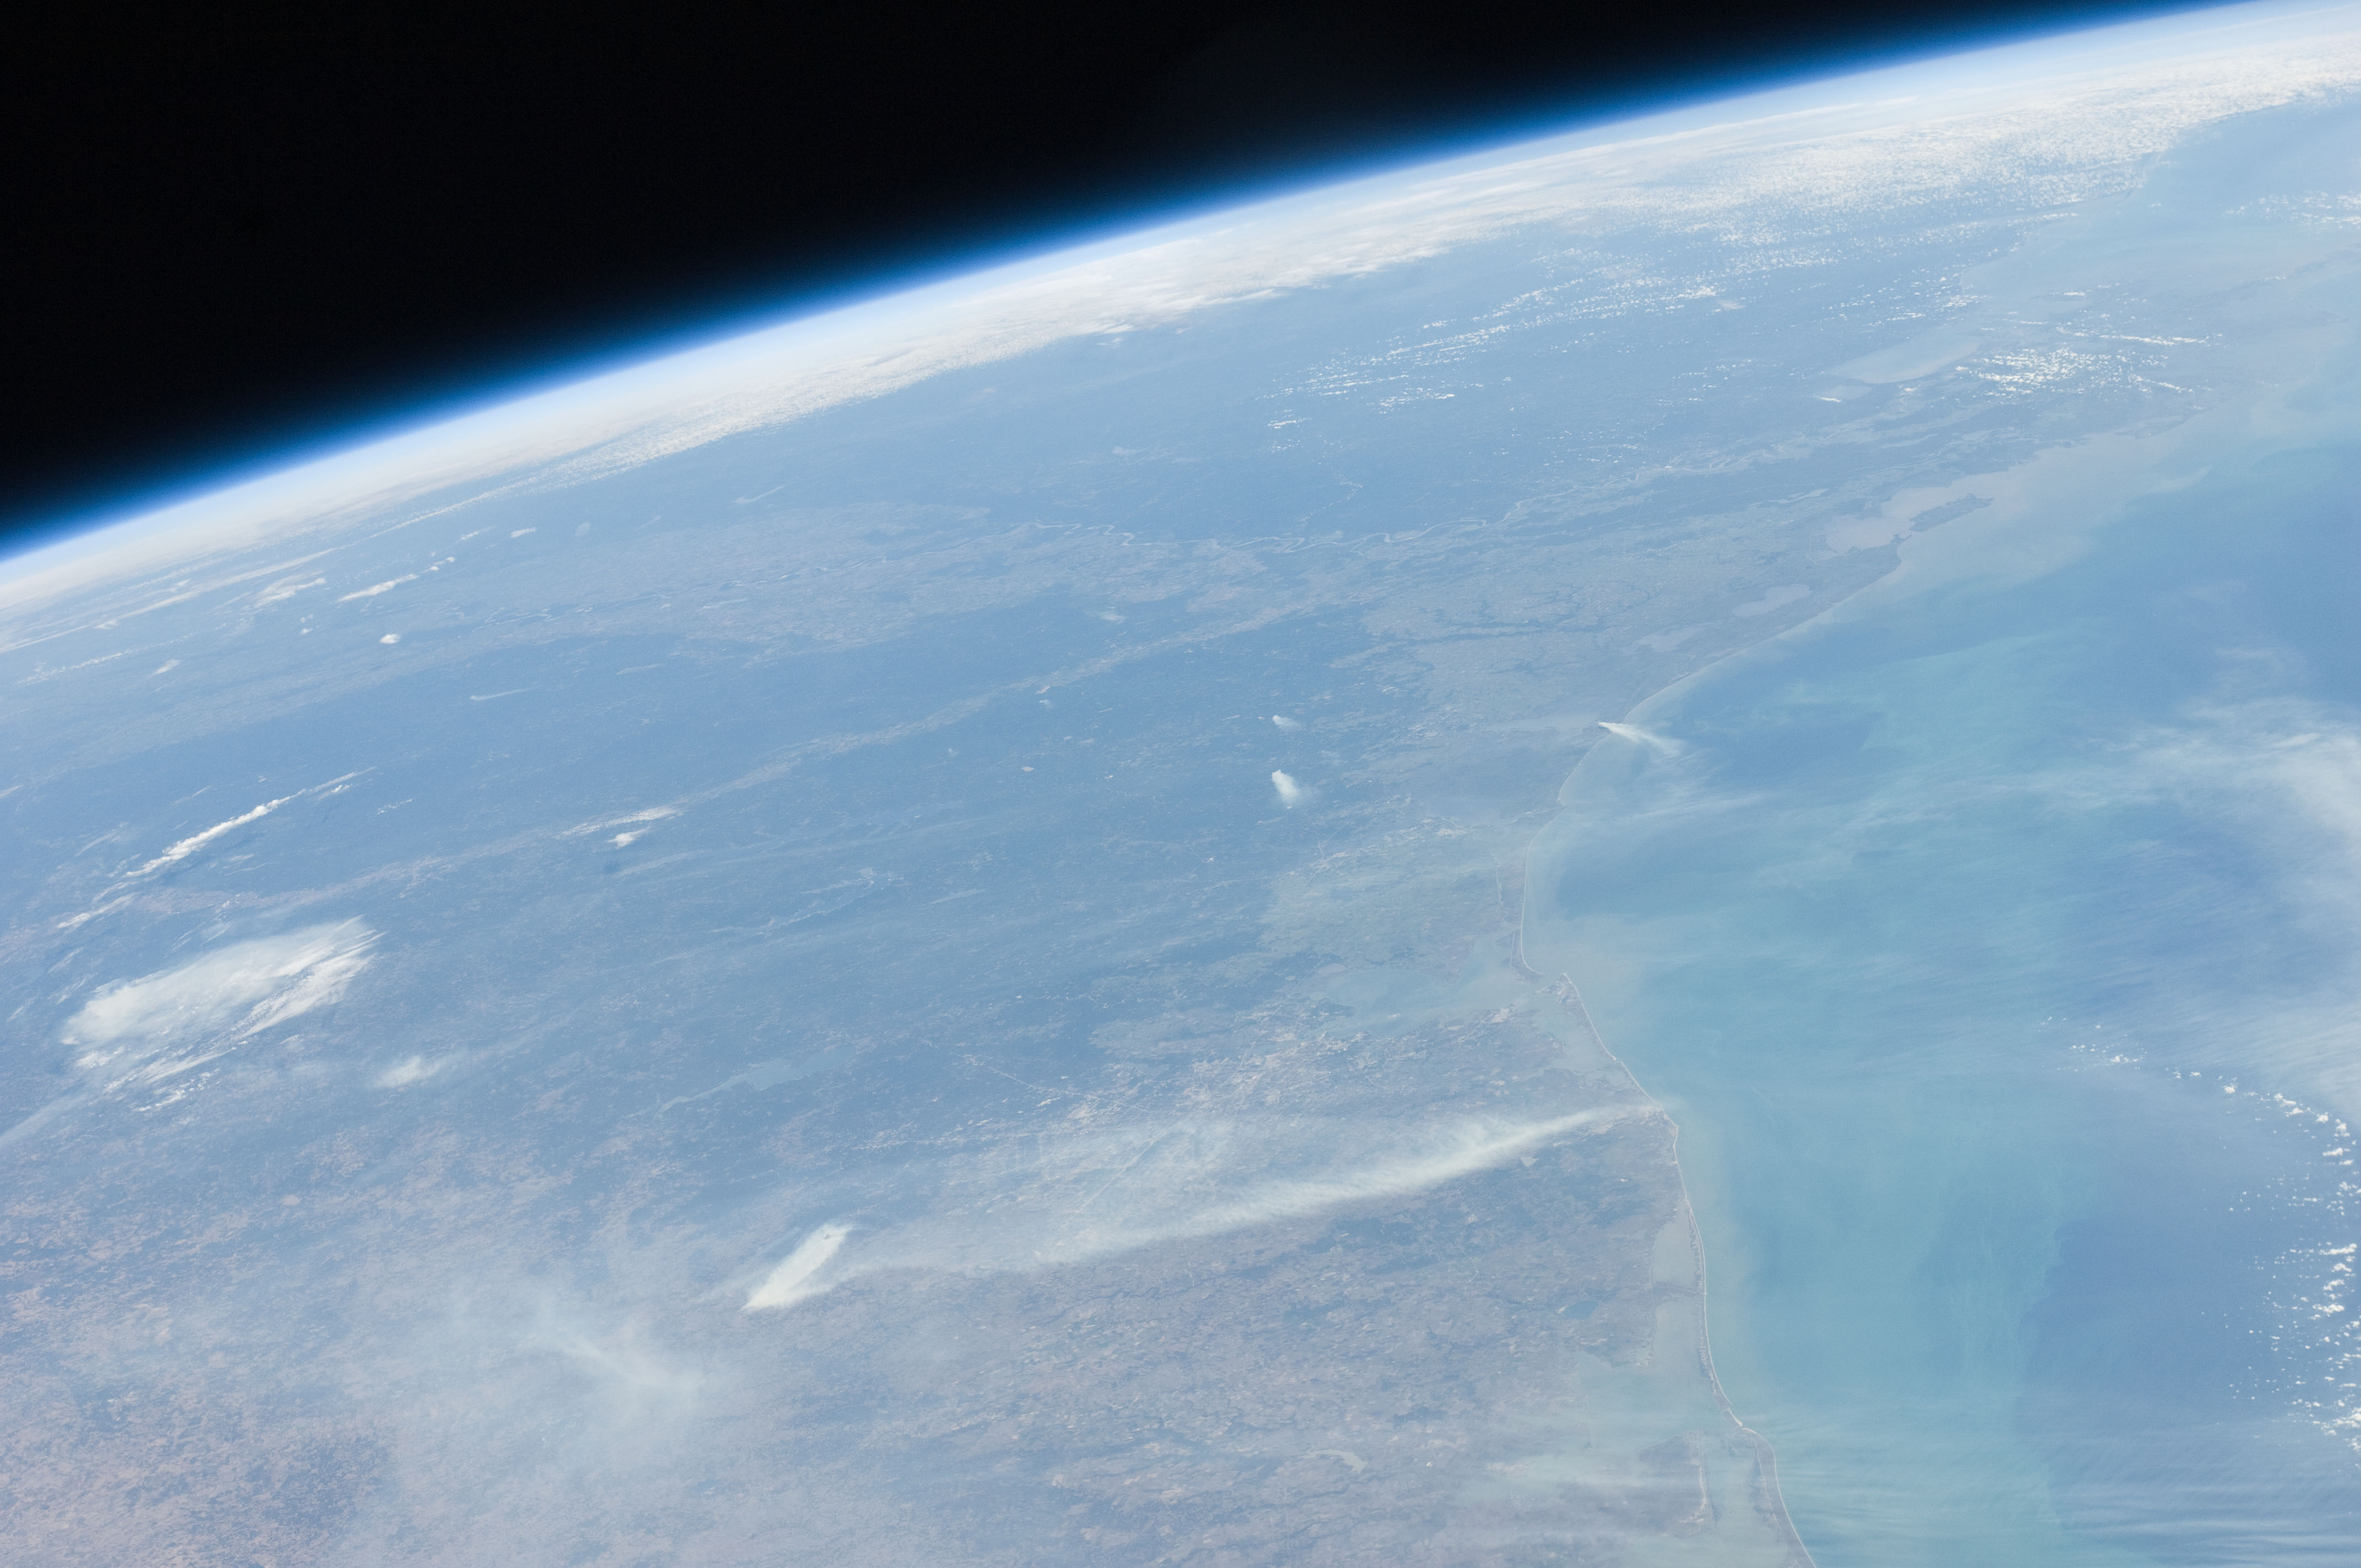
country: USA-TEXAS
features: PAN-SMOKE PLUMES, TEXAS COASTAL BEND, G. OF MEXICO, RED R. V., BAYS, MARSH
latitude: 30.5
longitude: -94.0
